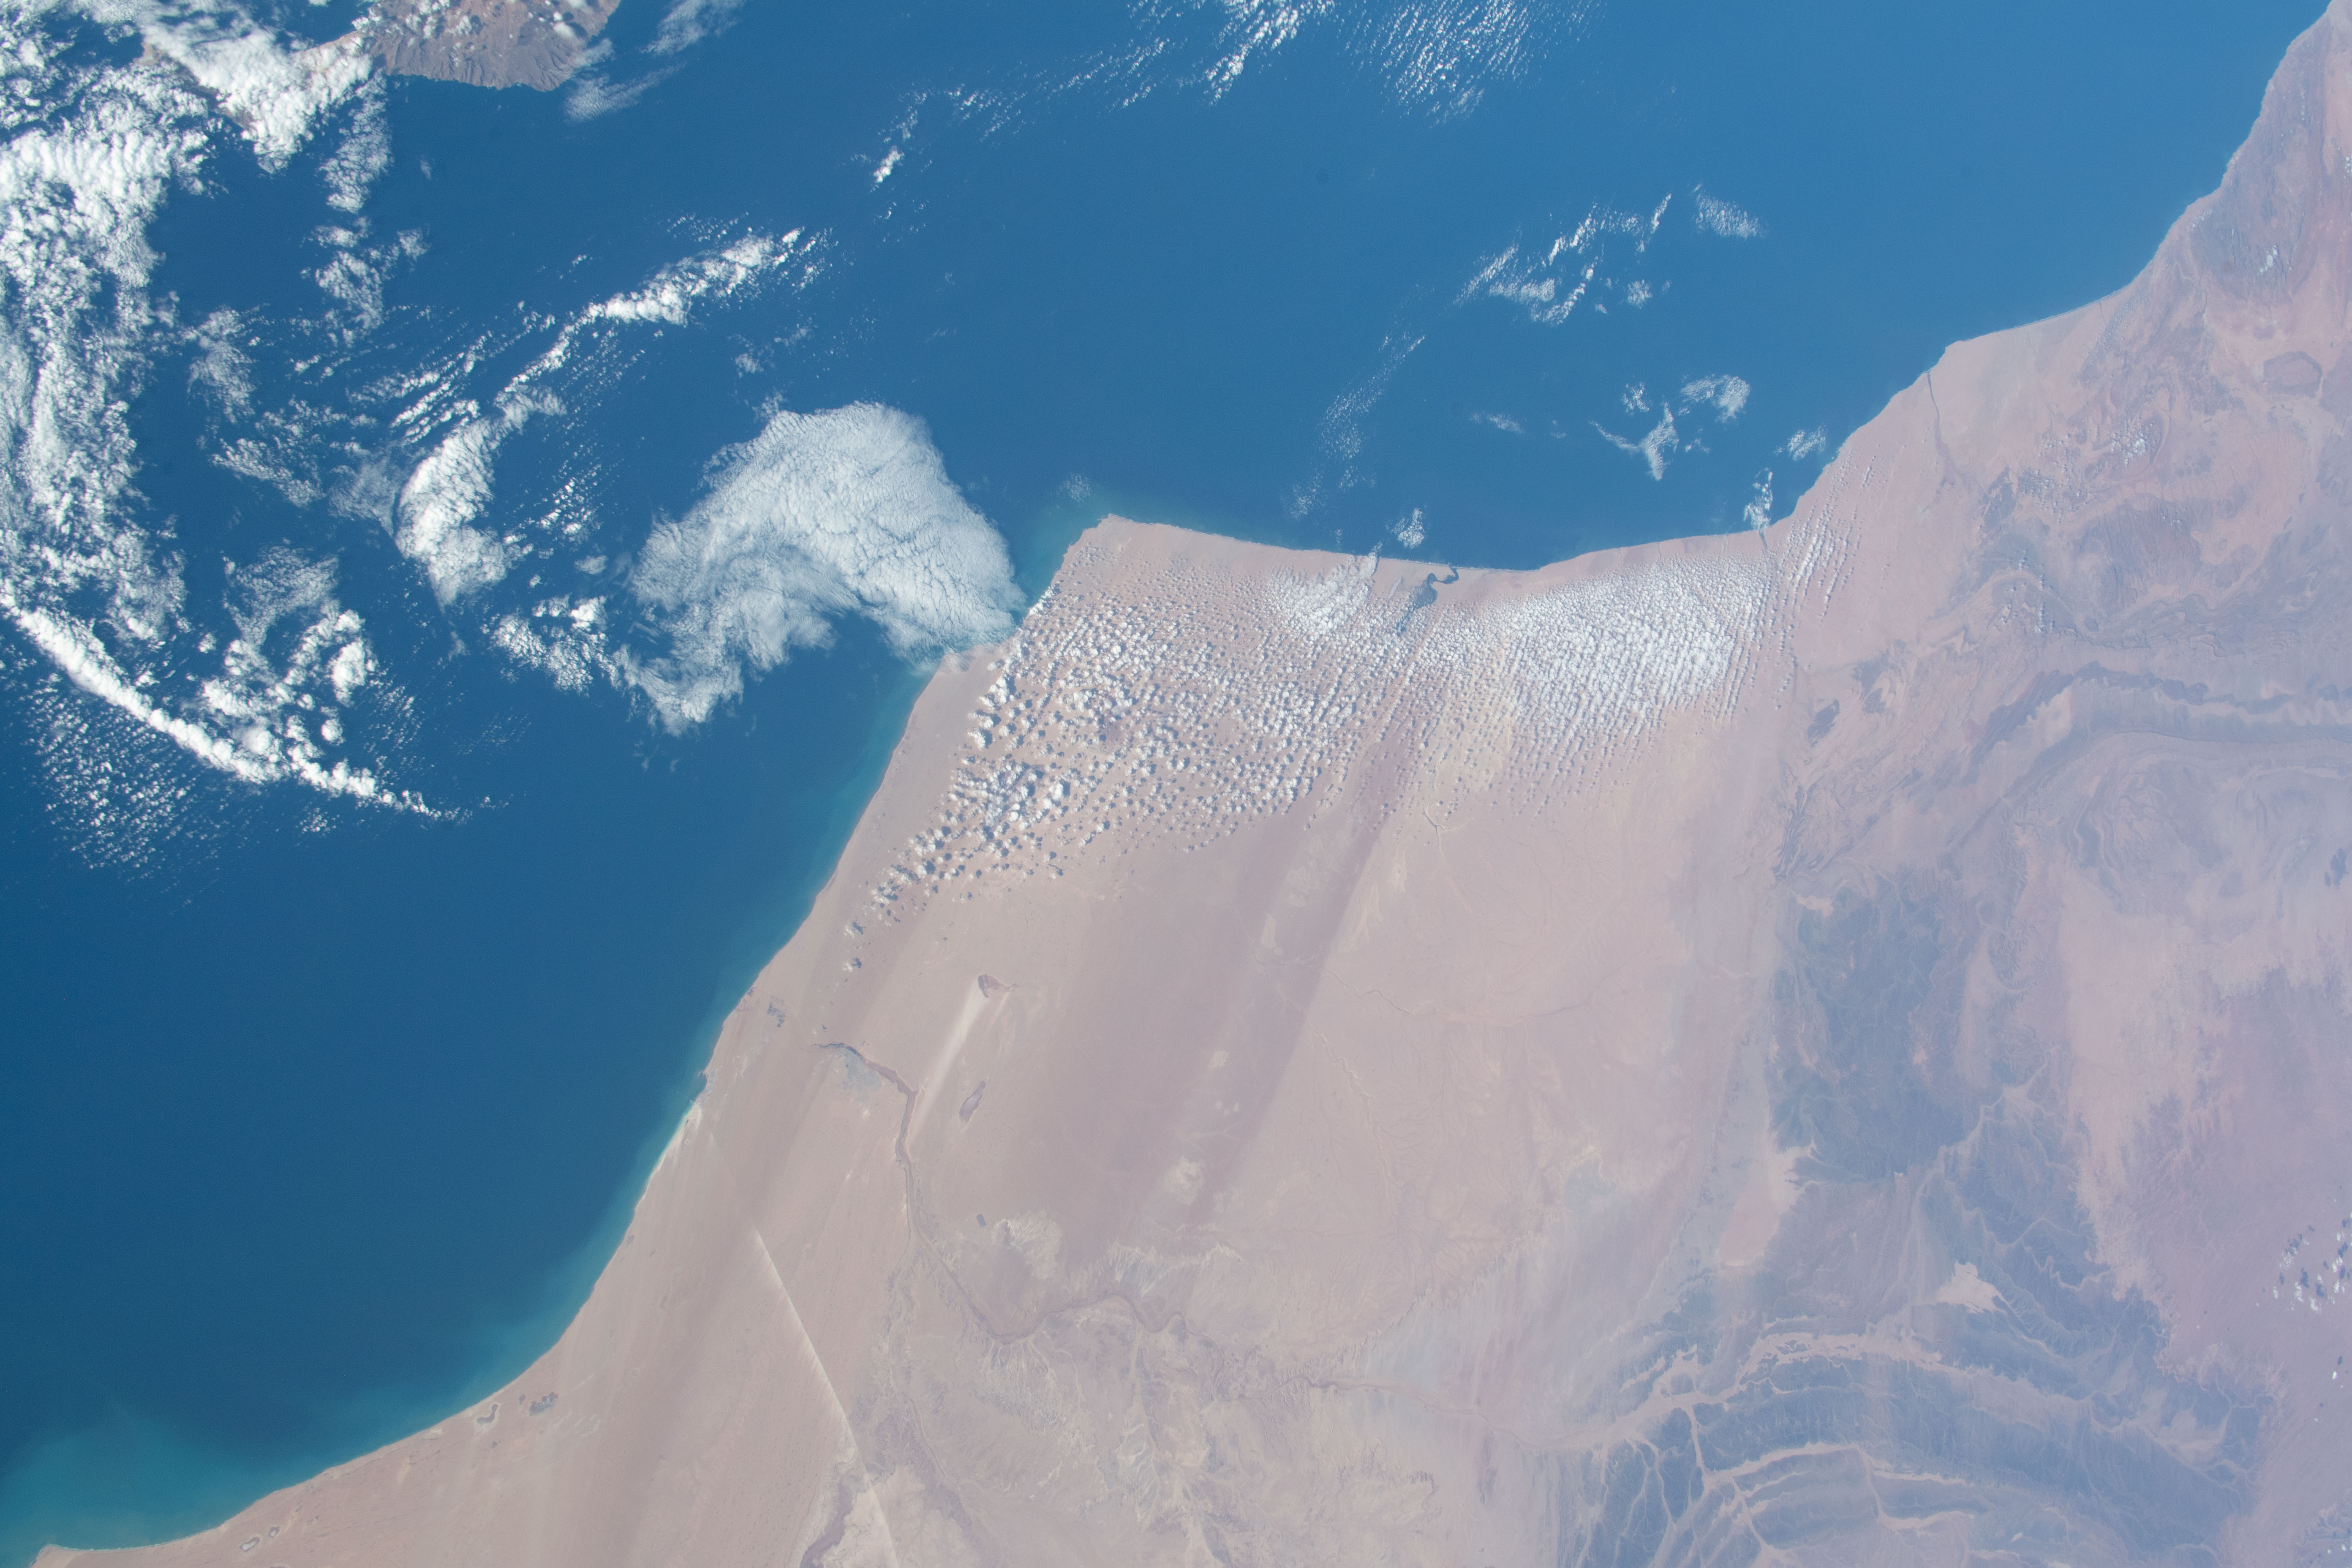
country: WESTERN SAHARA
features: LAAYOUNE-BOUJDOUR-SAKIA EL HAMRA, GUELMIM-ES SEMARA
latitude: 27.5
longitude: -12.5
